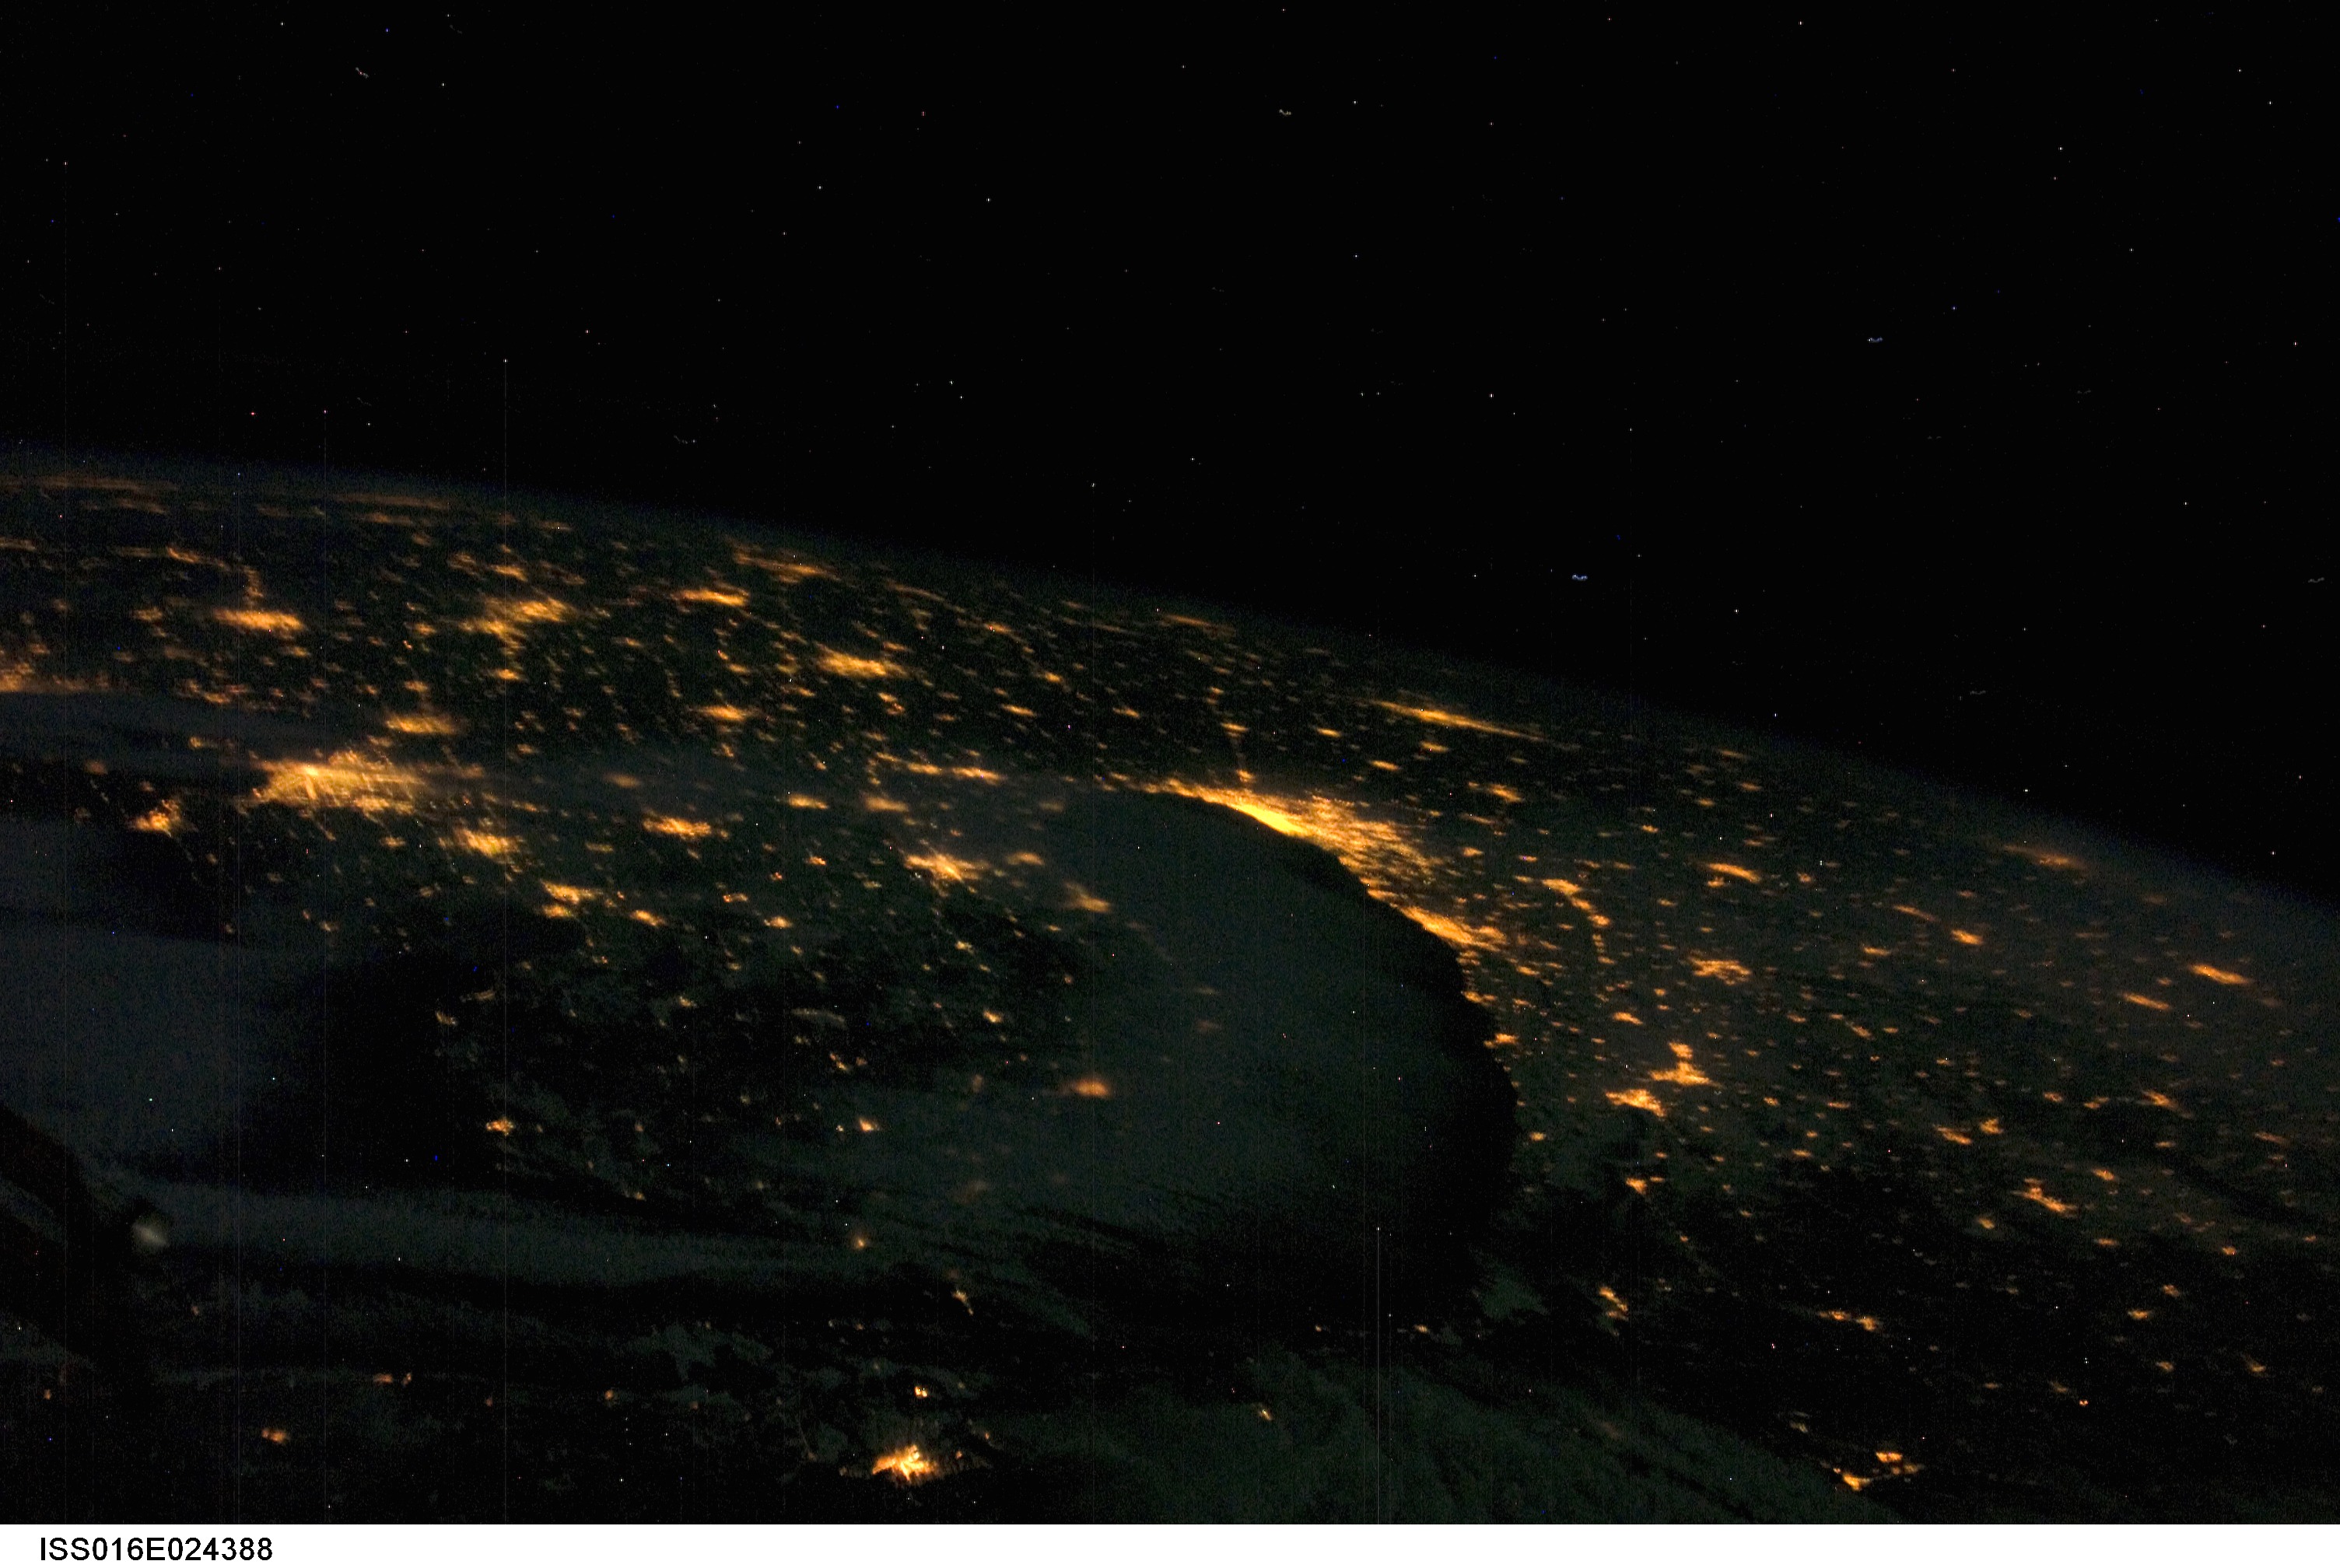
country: USA-INDIANA
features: PAN-U. S. MIDWEST AT NIGHT, SOFT
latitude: 41.5
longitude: -87.5
